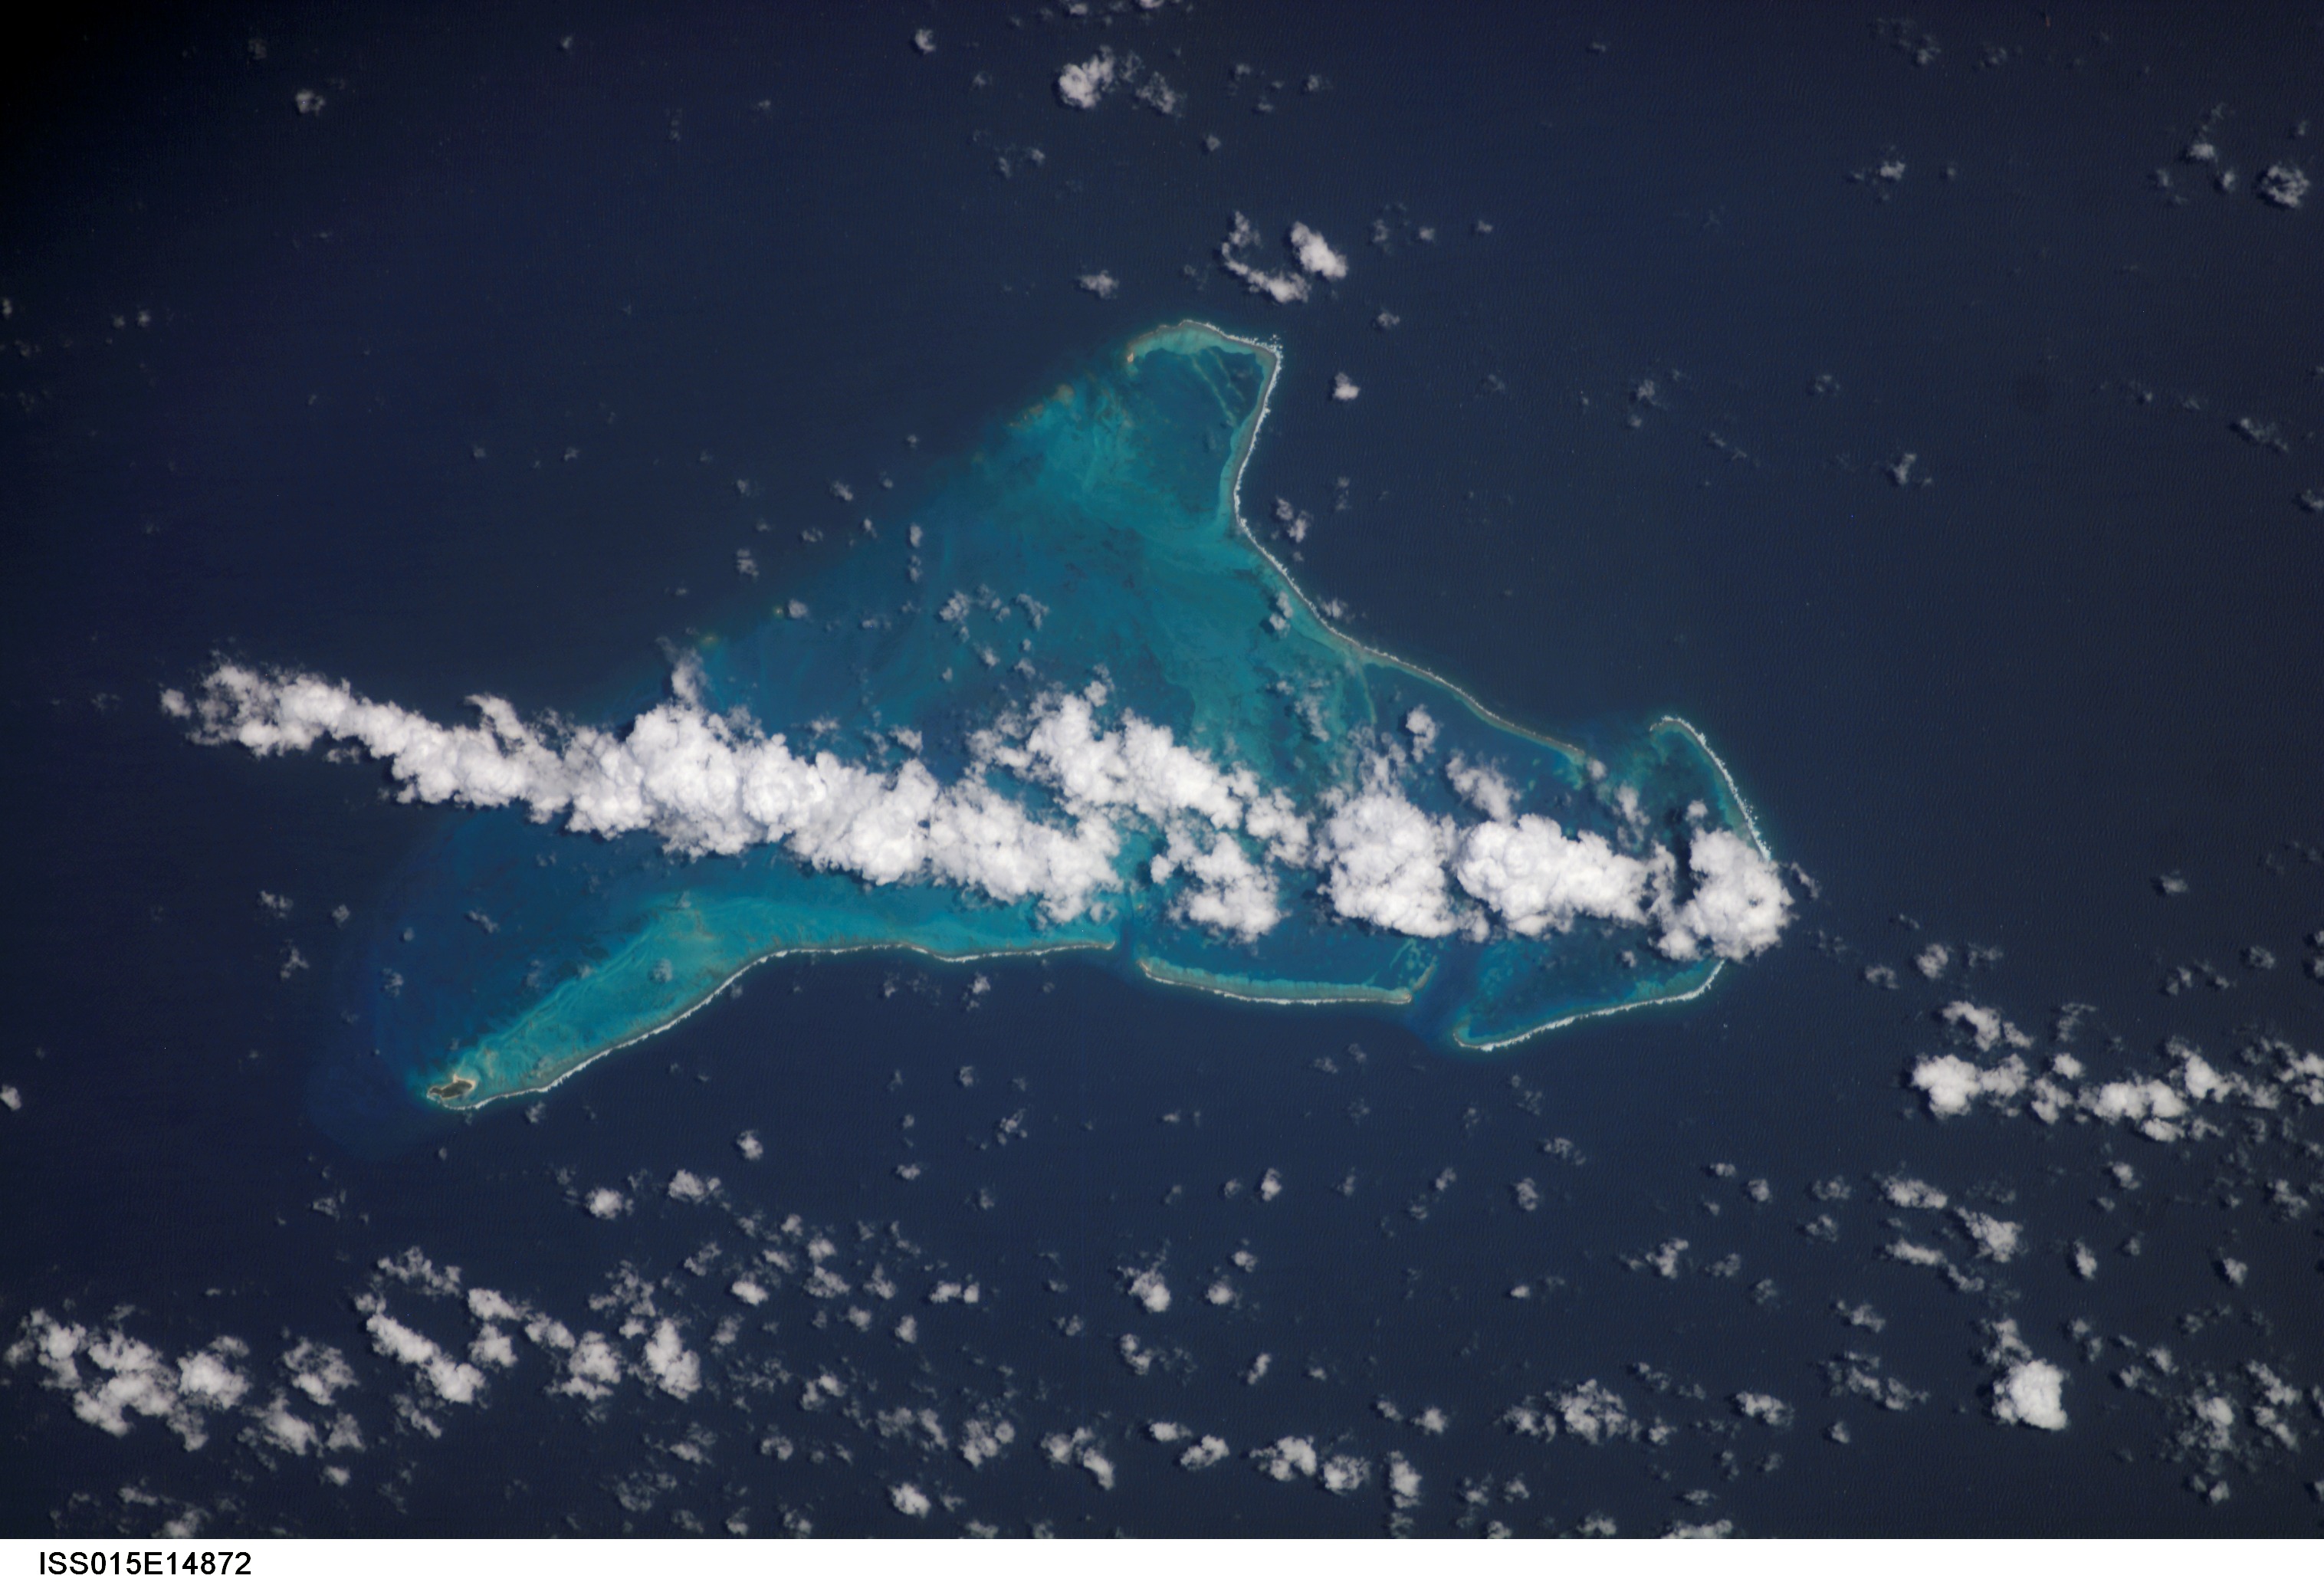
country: COLOMBIA
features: CAYO DE SERRANA
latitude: 14.5
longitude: -80.0
